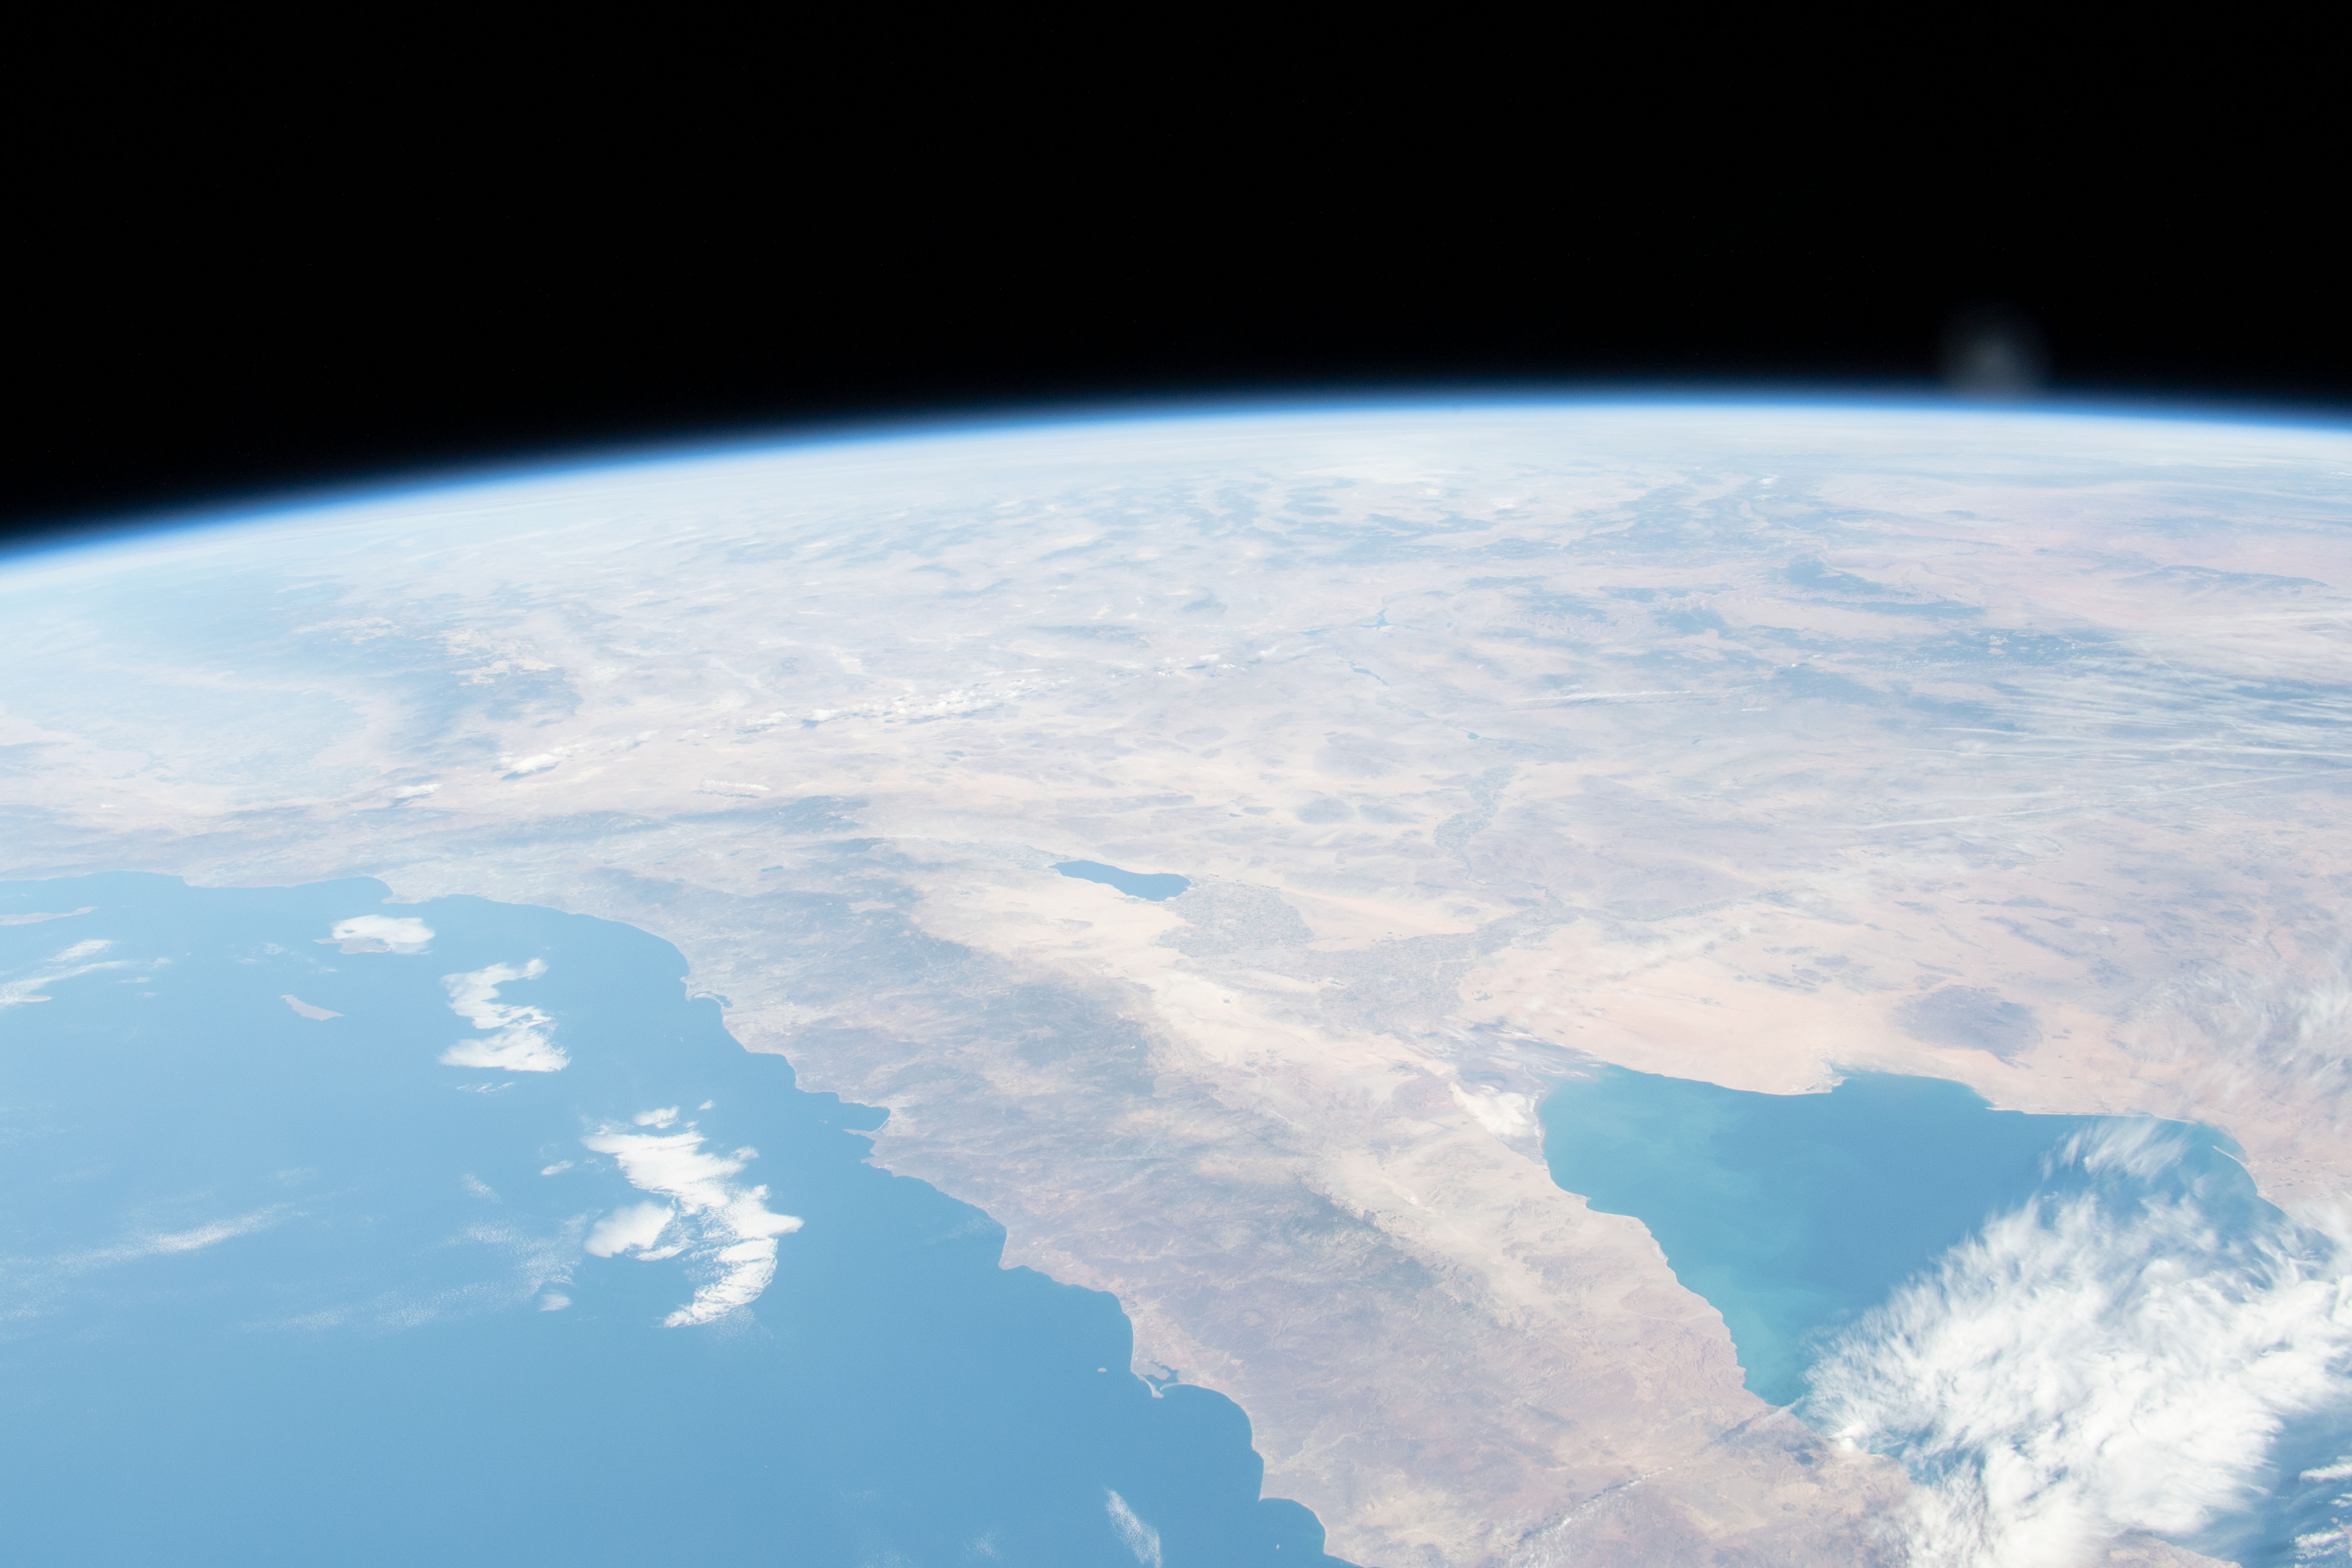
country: USA-CALIFORNIA
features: BAJA CALIFORNIA SUR, GULF OF CALIFORNIA, WAGNER BASIN, SALTON SEA
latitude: 33.5
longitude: -115.5
